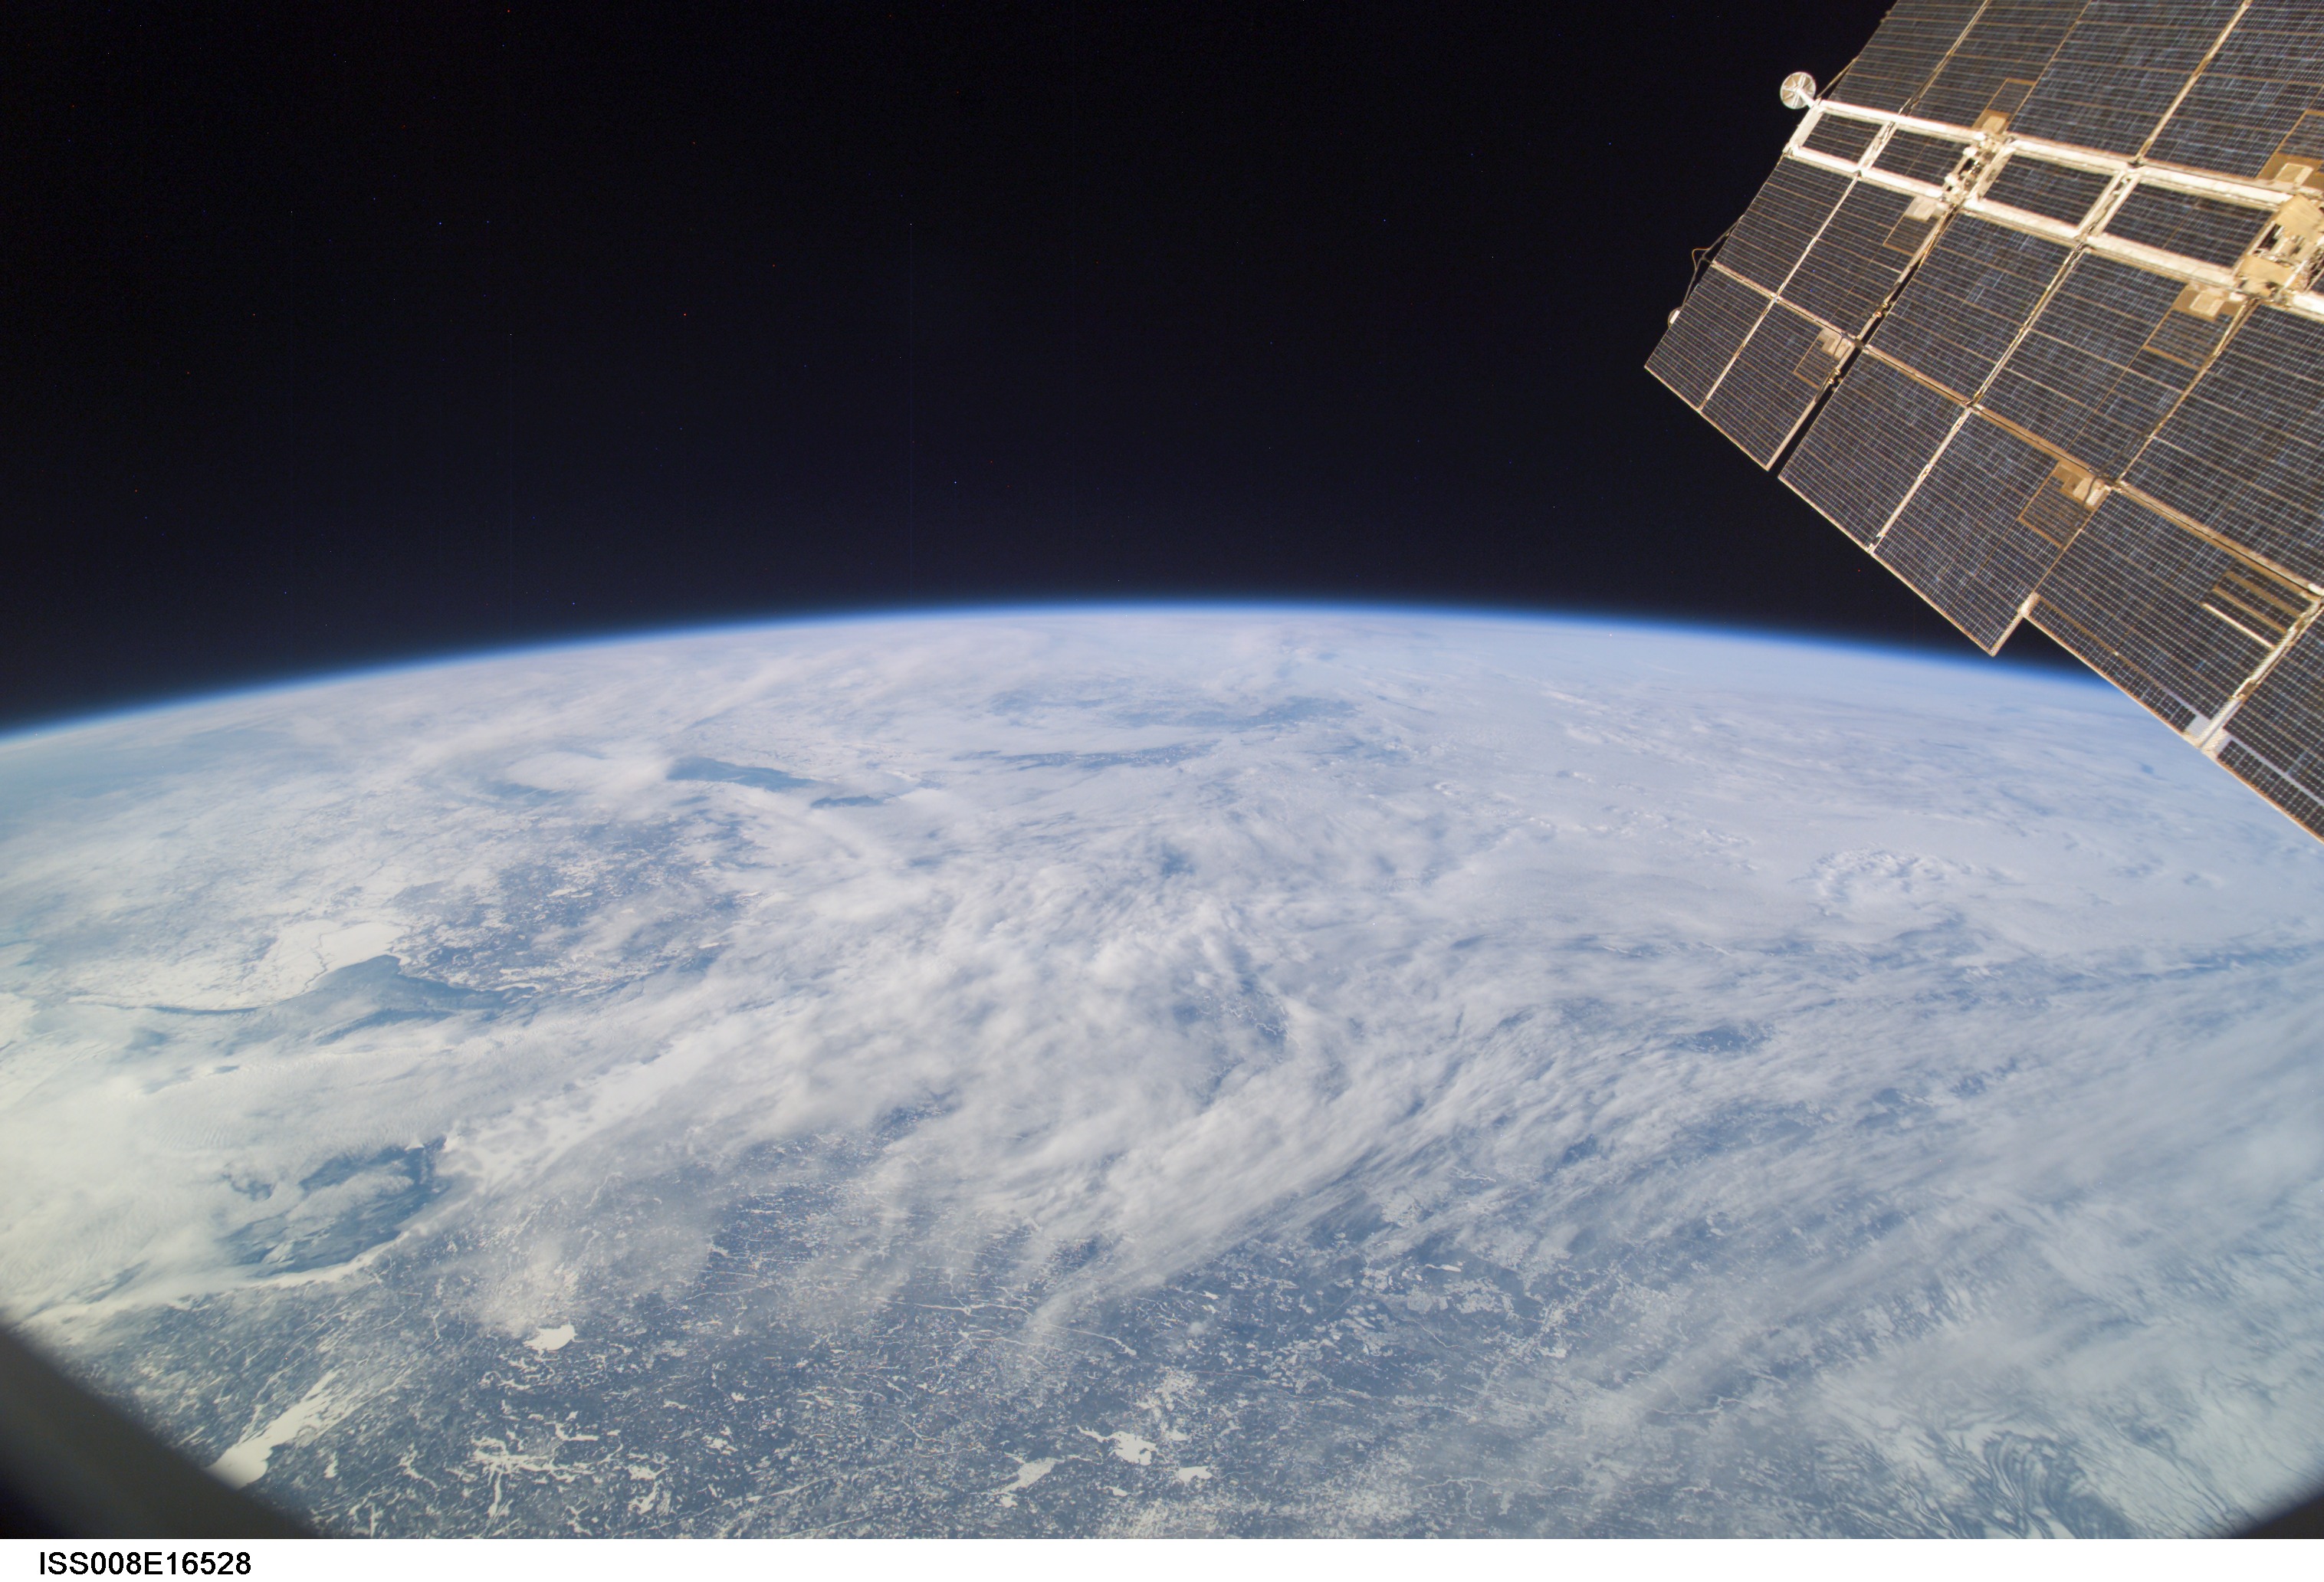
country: CANADA-O
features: L. NIPISSING, L. ABITIBI, GEORGIAN B., ATMOSPHERIC LIMB
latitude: 48.0
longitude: -82.0
